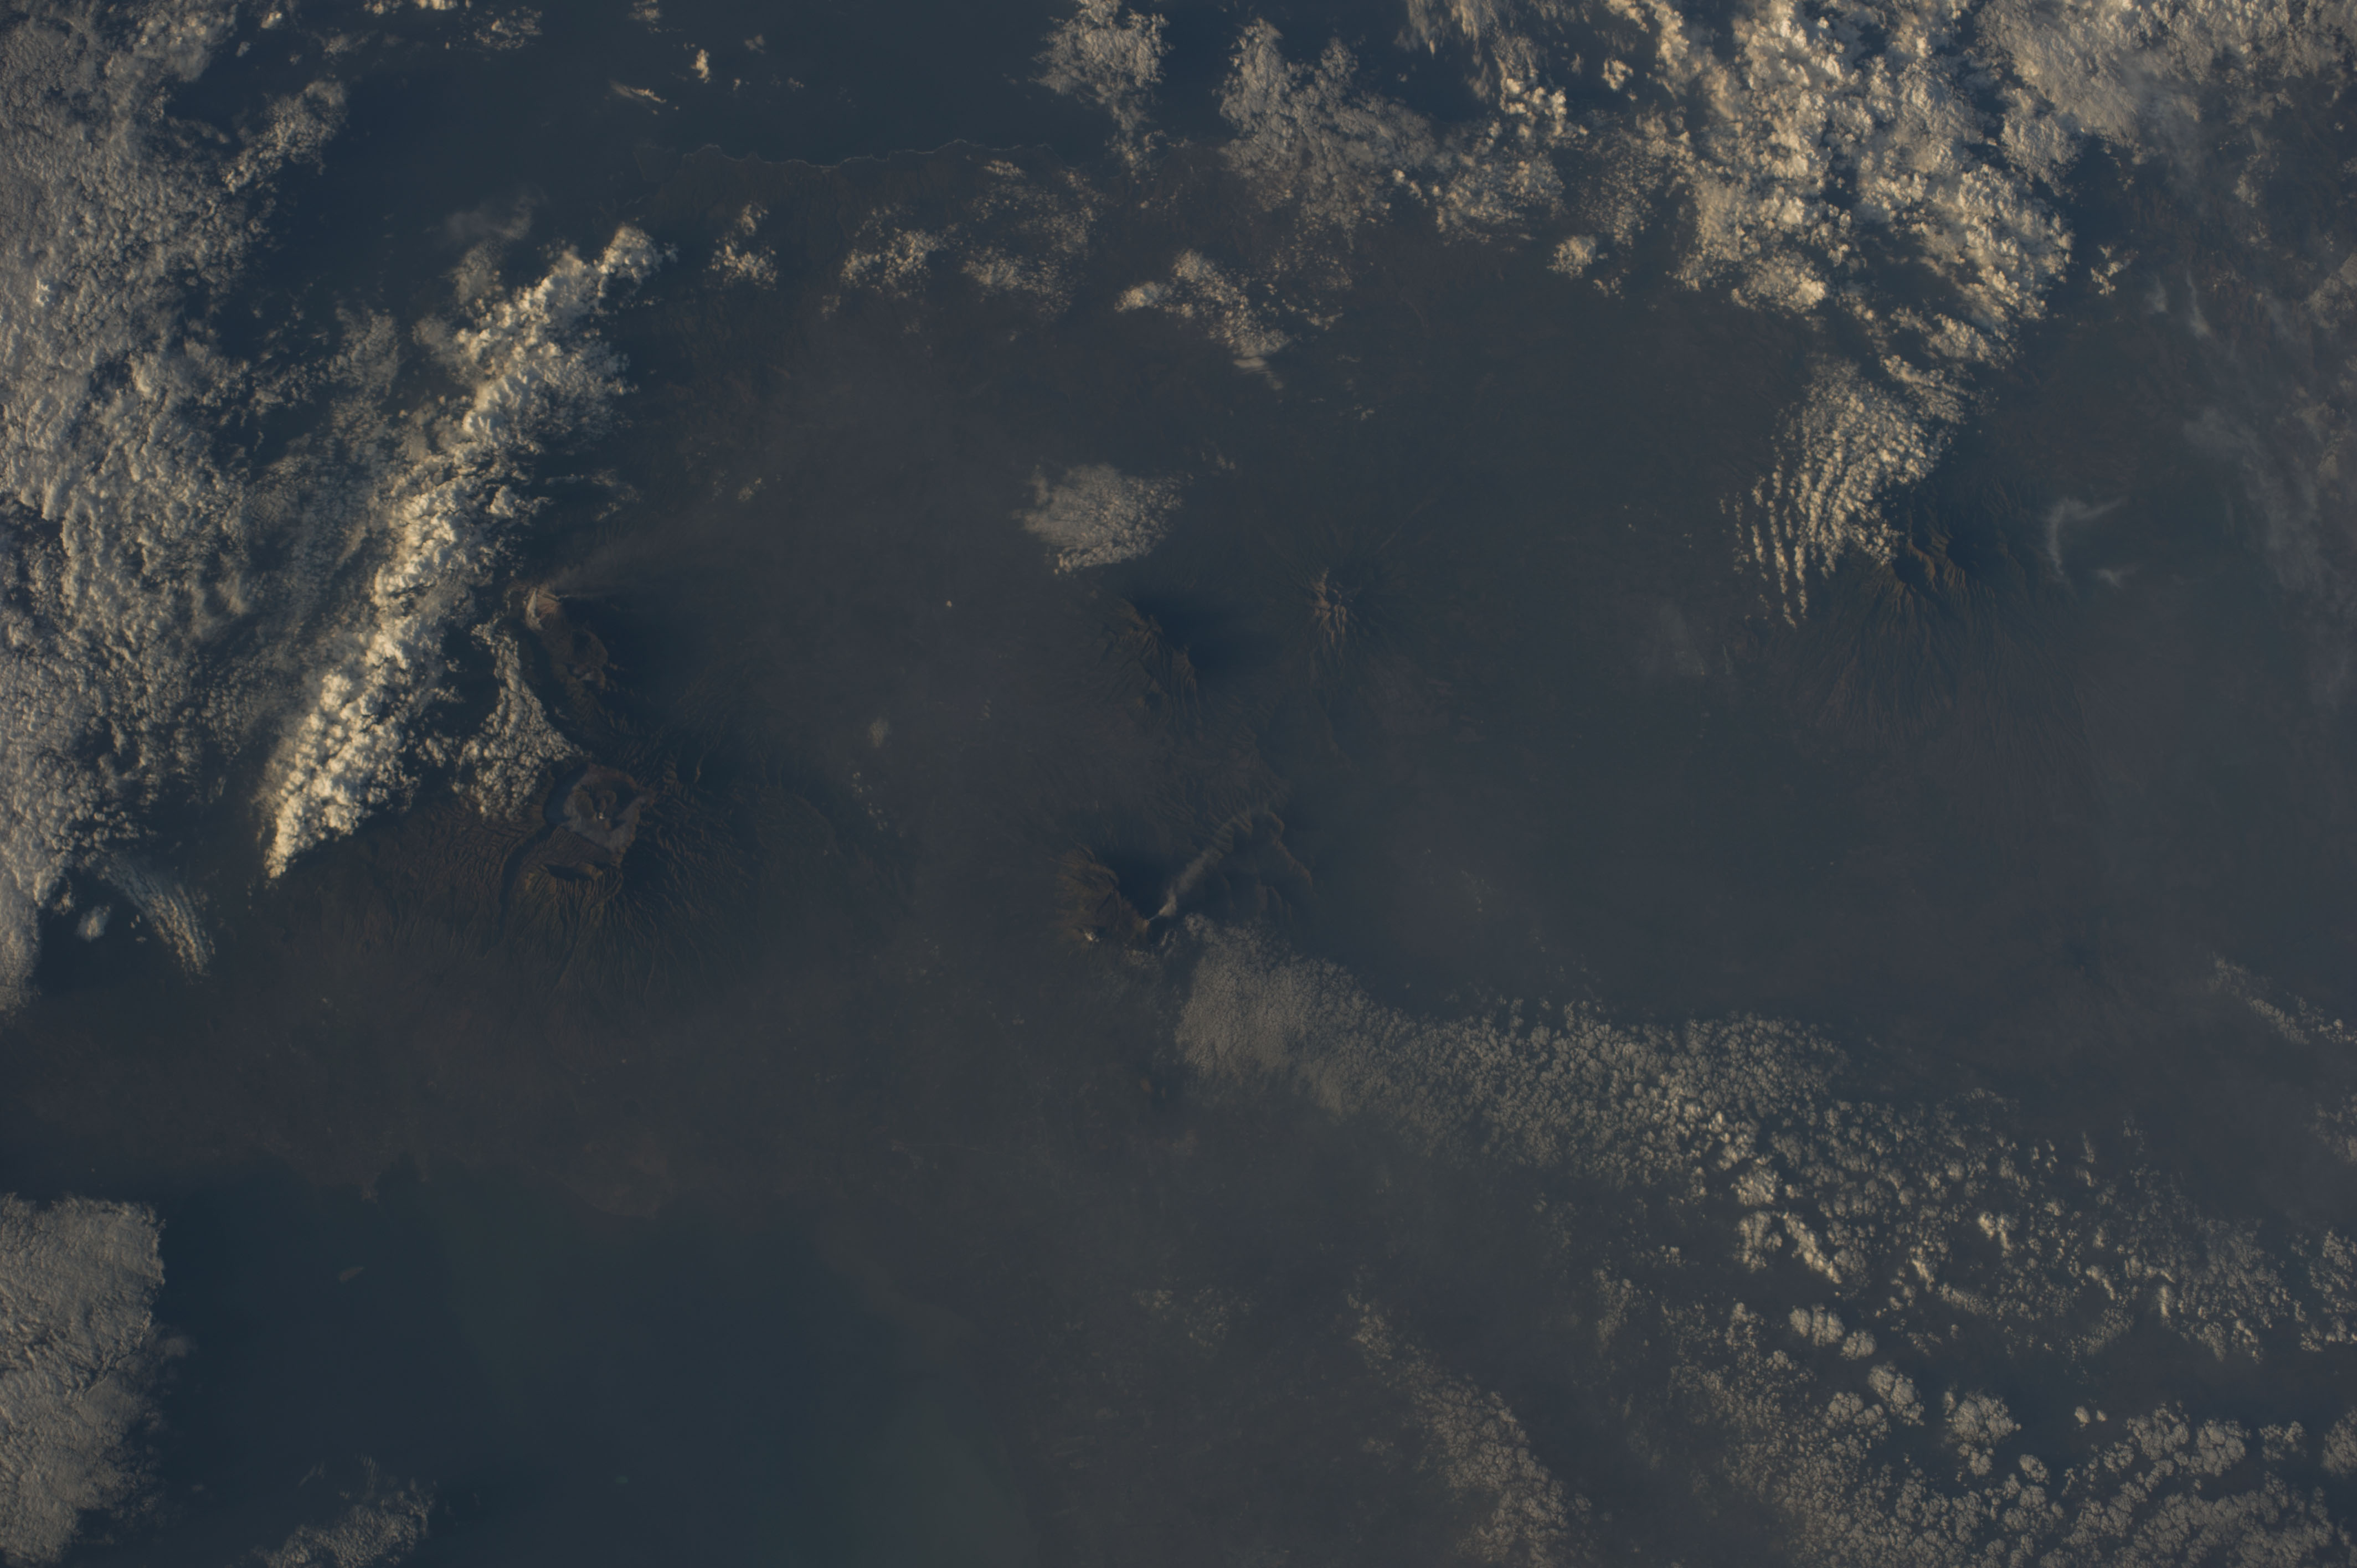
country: INDONESIA-J
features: MT. BROMO, MT. SEMERU, MT. BUTAK, MT. KAWI, ARJUNO-WELIRANG VOL., MT. KELUD, MT. WILIS
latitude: -8.0
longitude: 112.5
